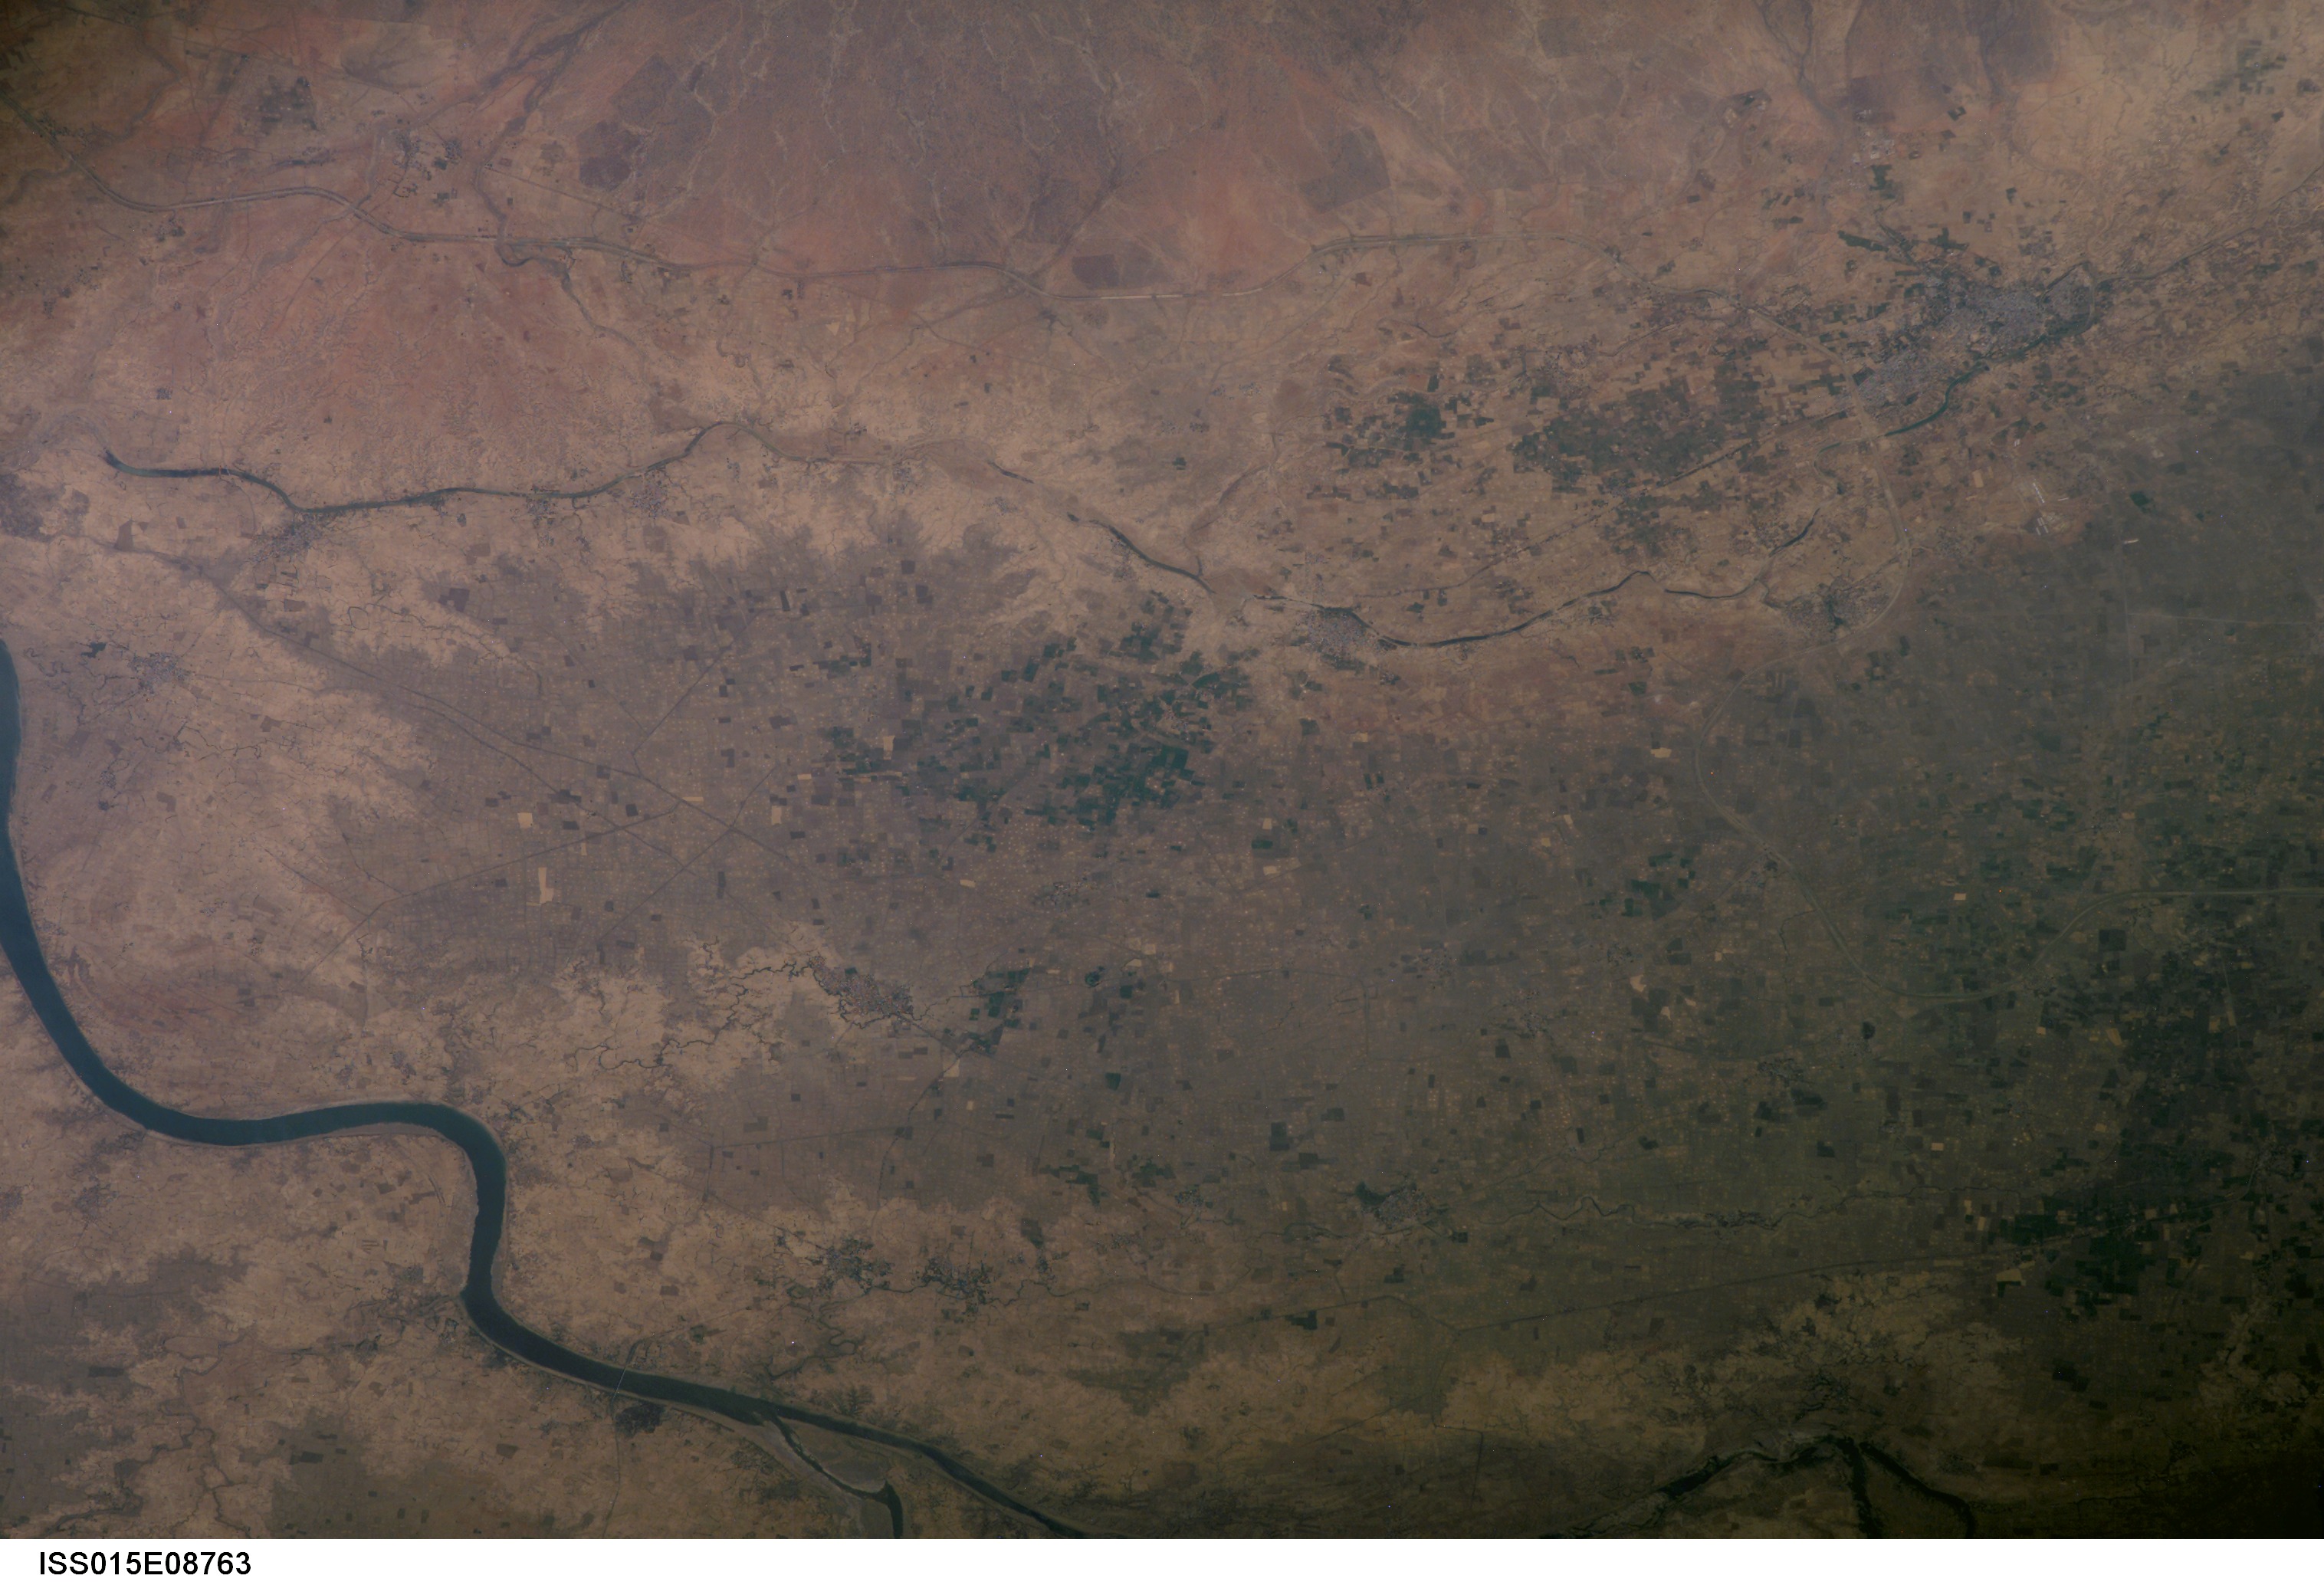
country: INDIA
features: CHAMBAL R., AGR., DRAIN.
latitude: 25.7
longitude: 76.6
